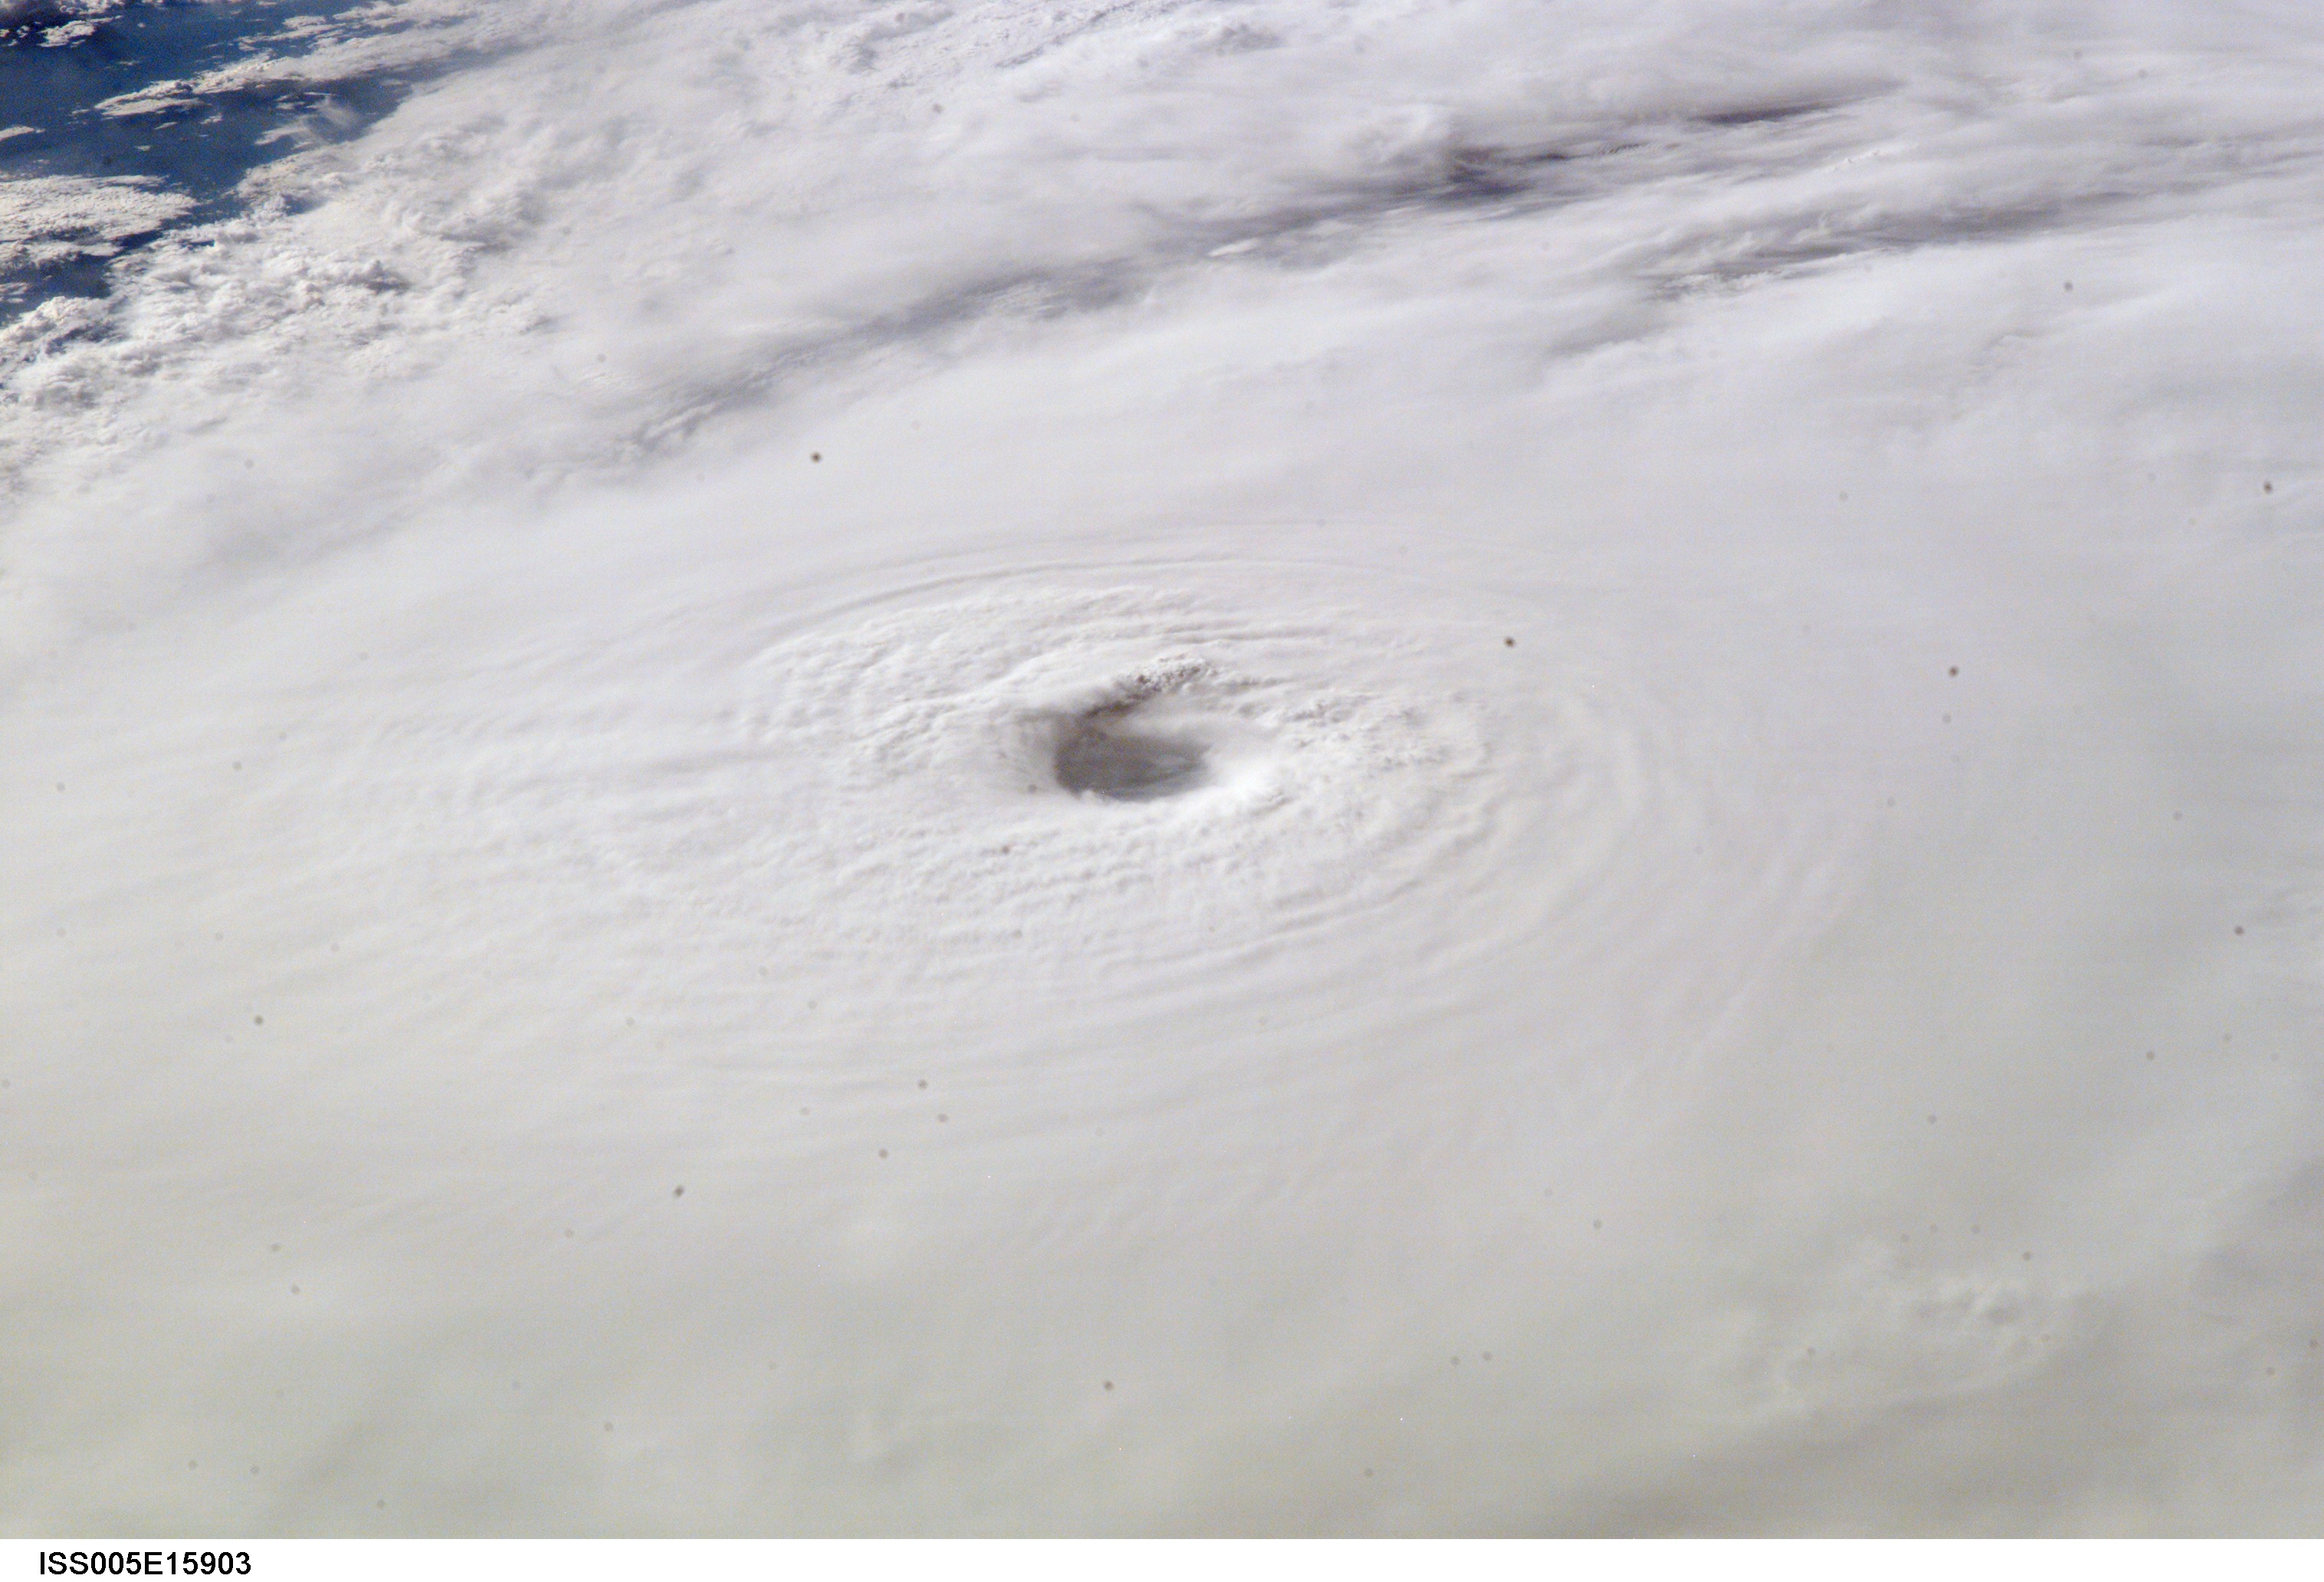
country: GULF OF MEXICO
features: EYE OF HURRICANE LILI
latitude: 26.0
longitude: -90.0
